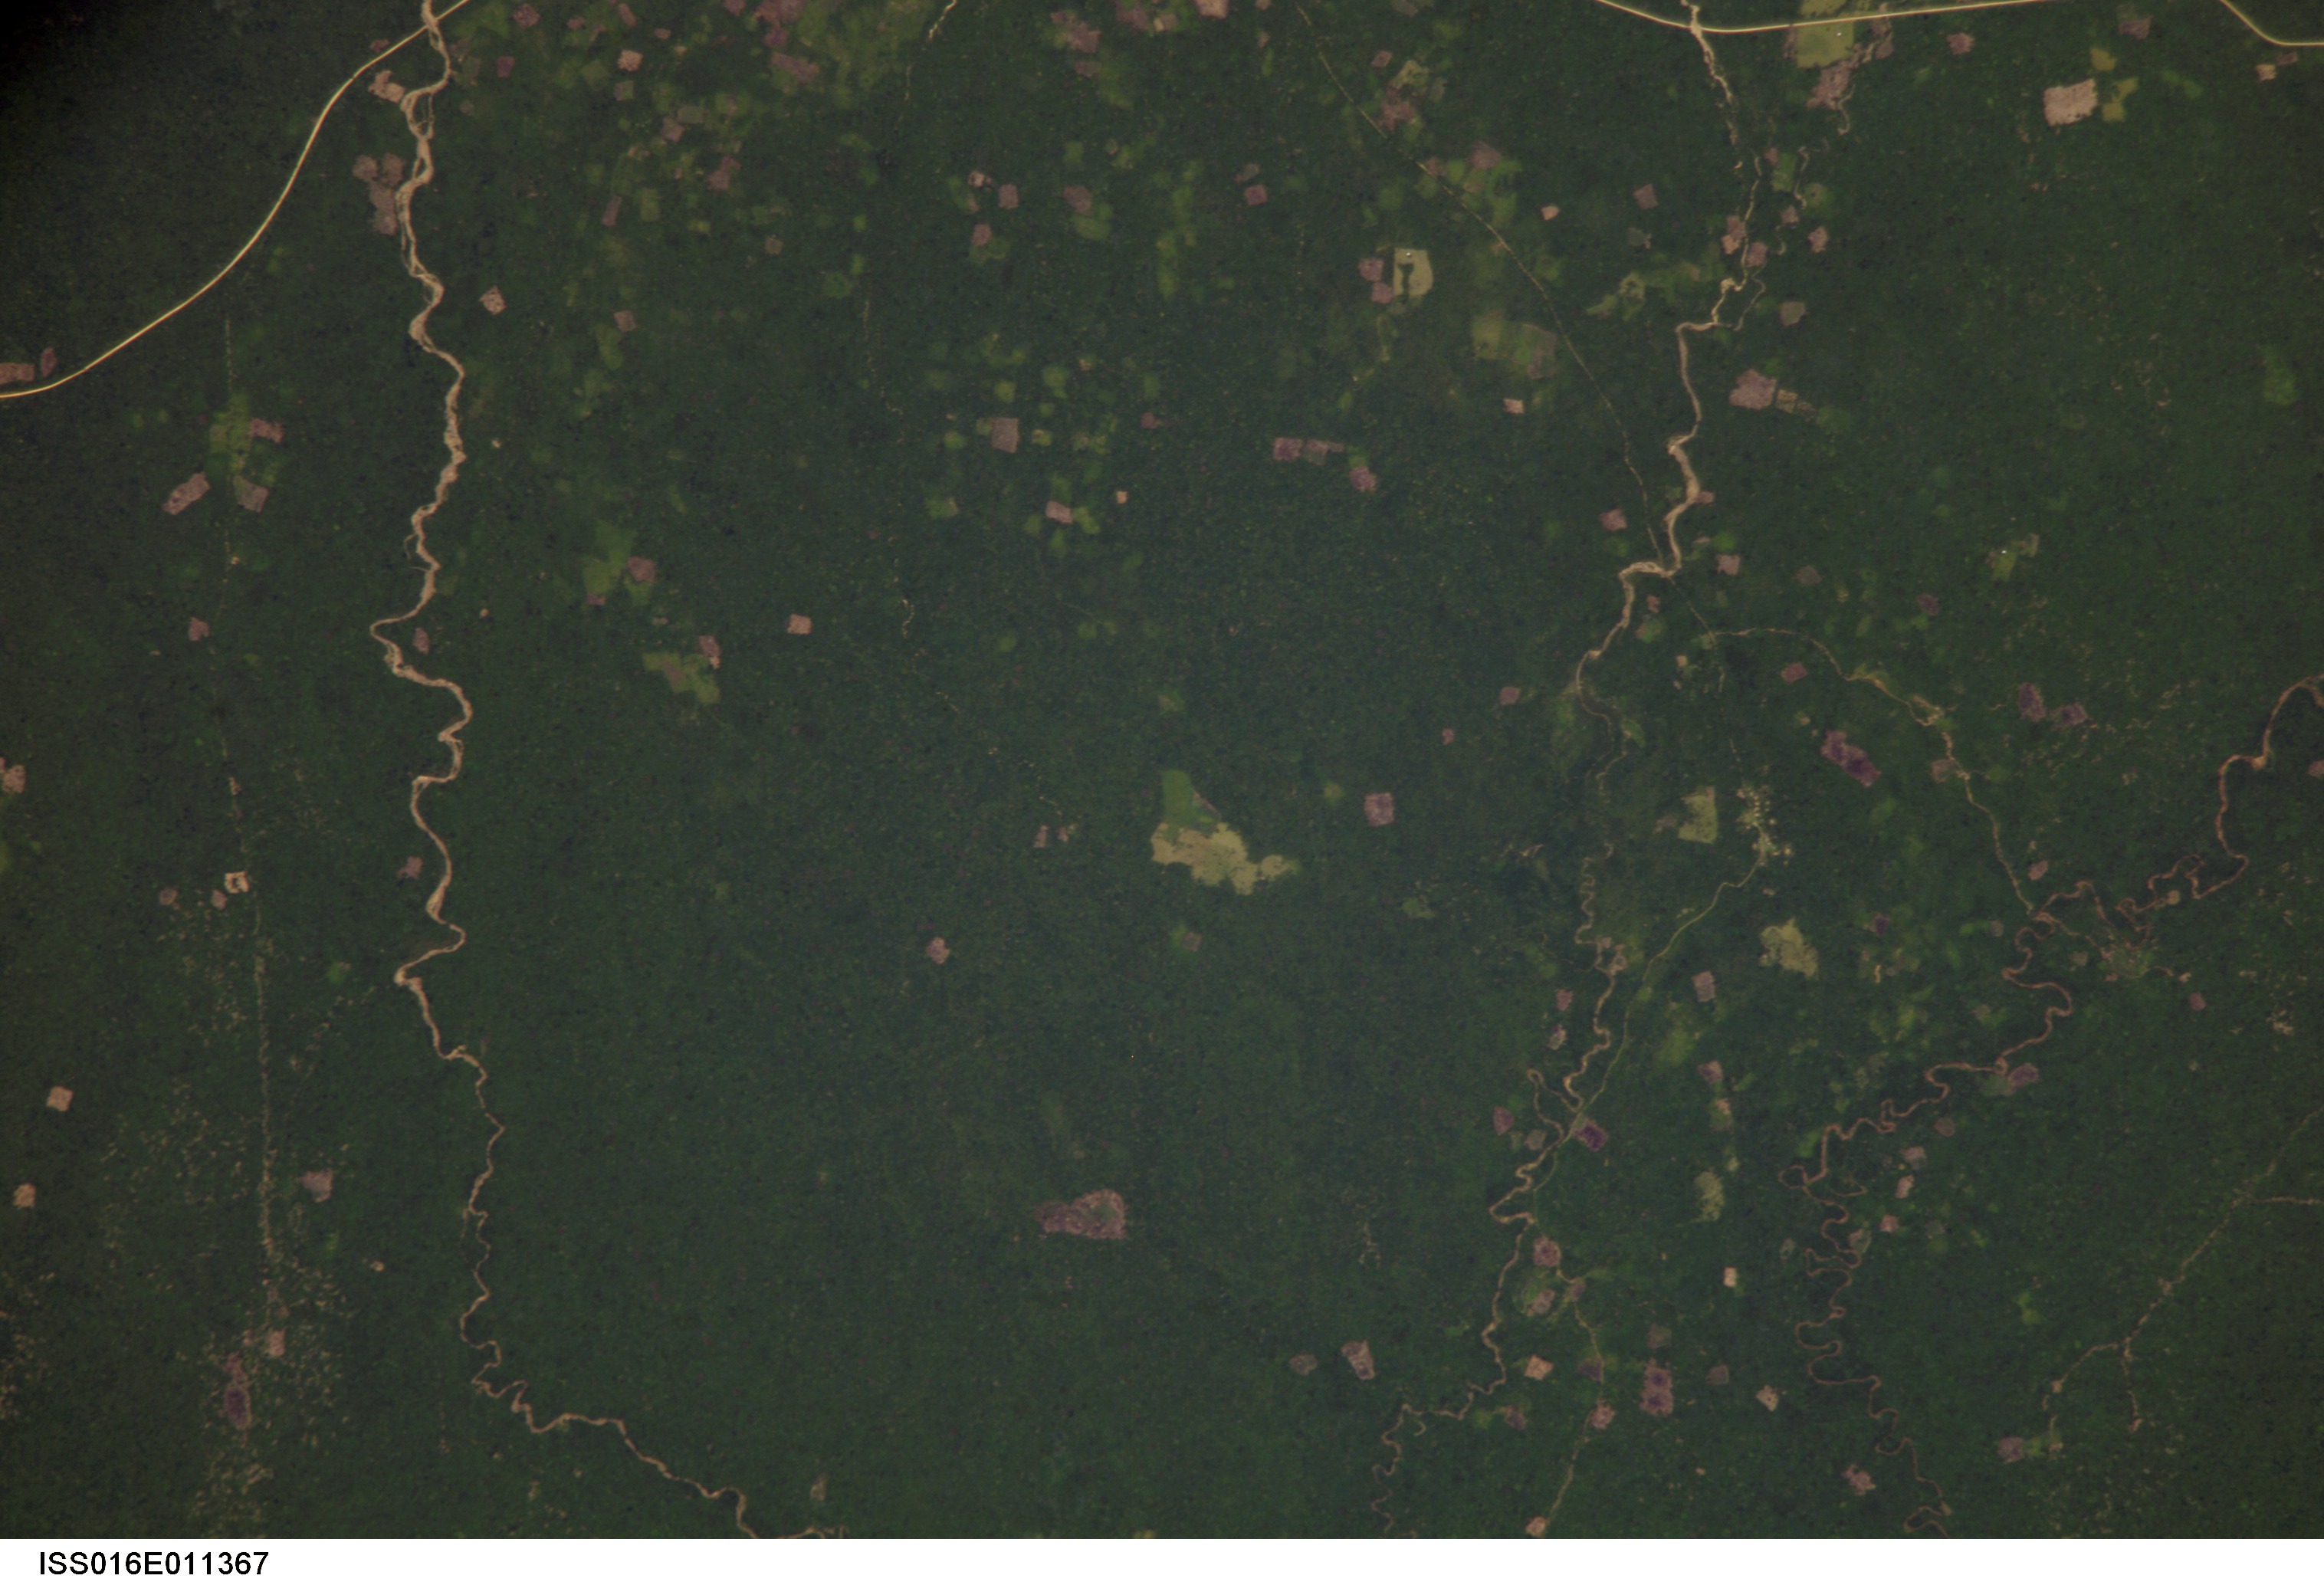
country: BOLIVIA
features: TUMAPASA AREA, RIVERS, FOREST
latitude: -14.1
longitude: -67.9
